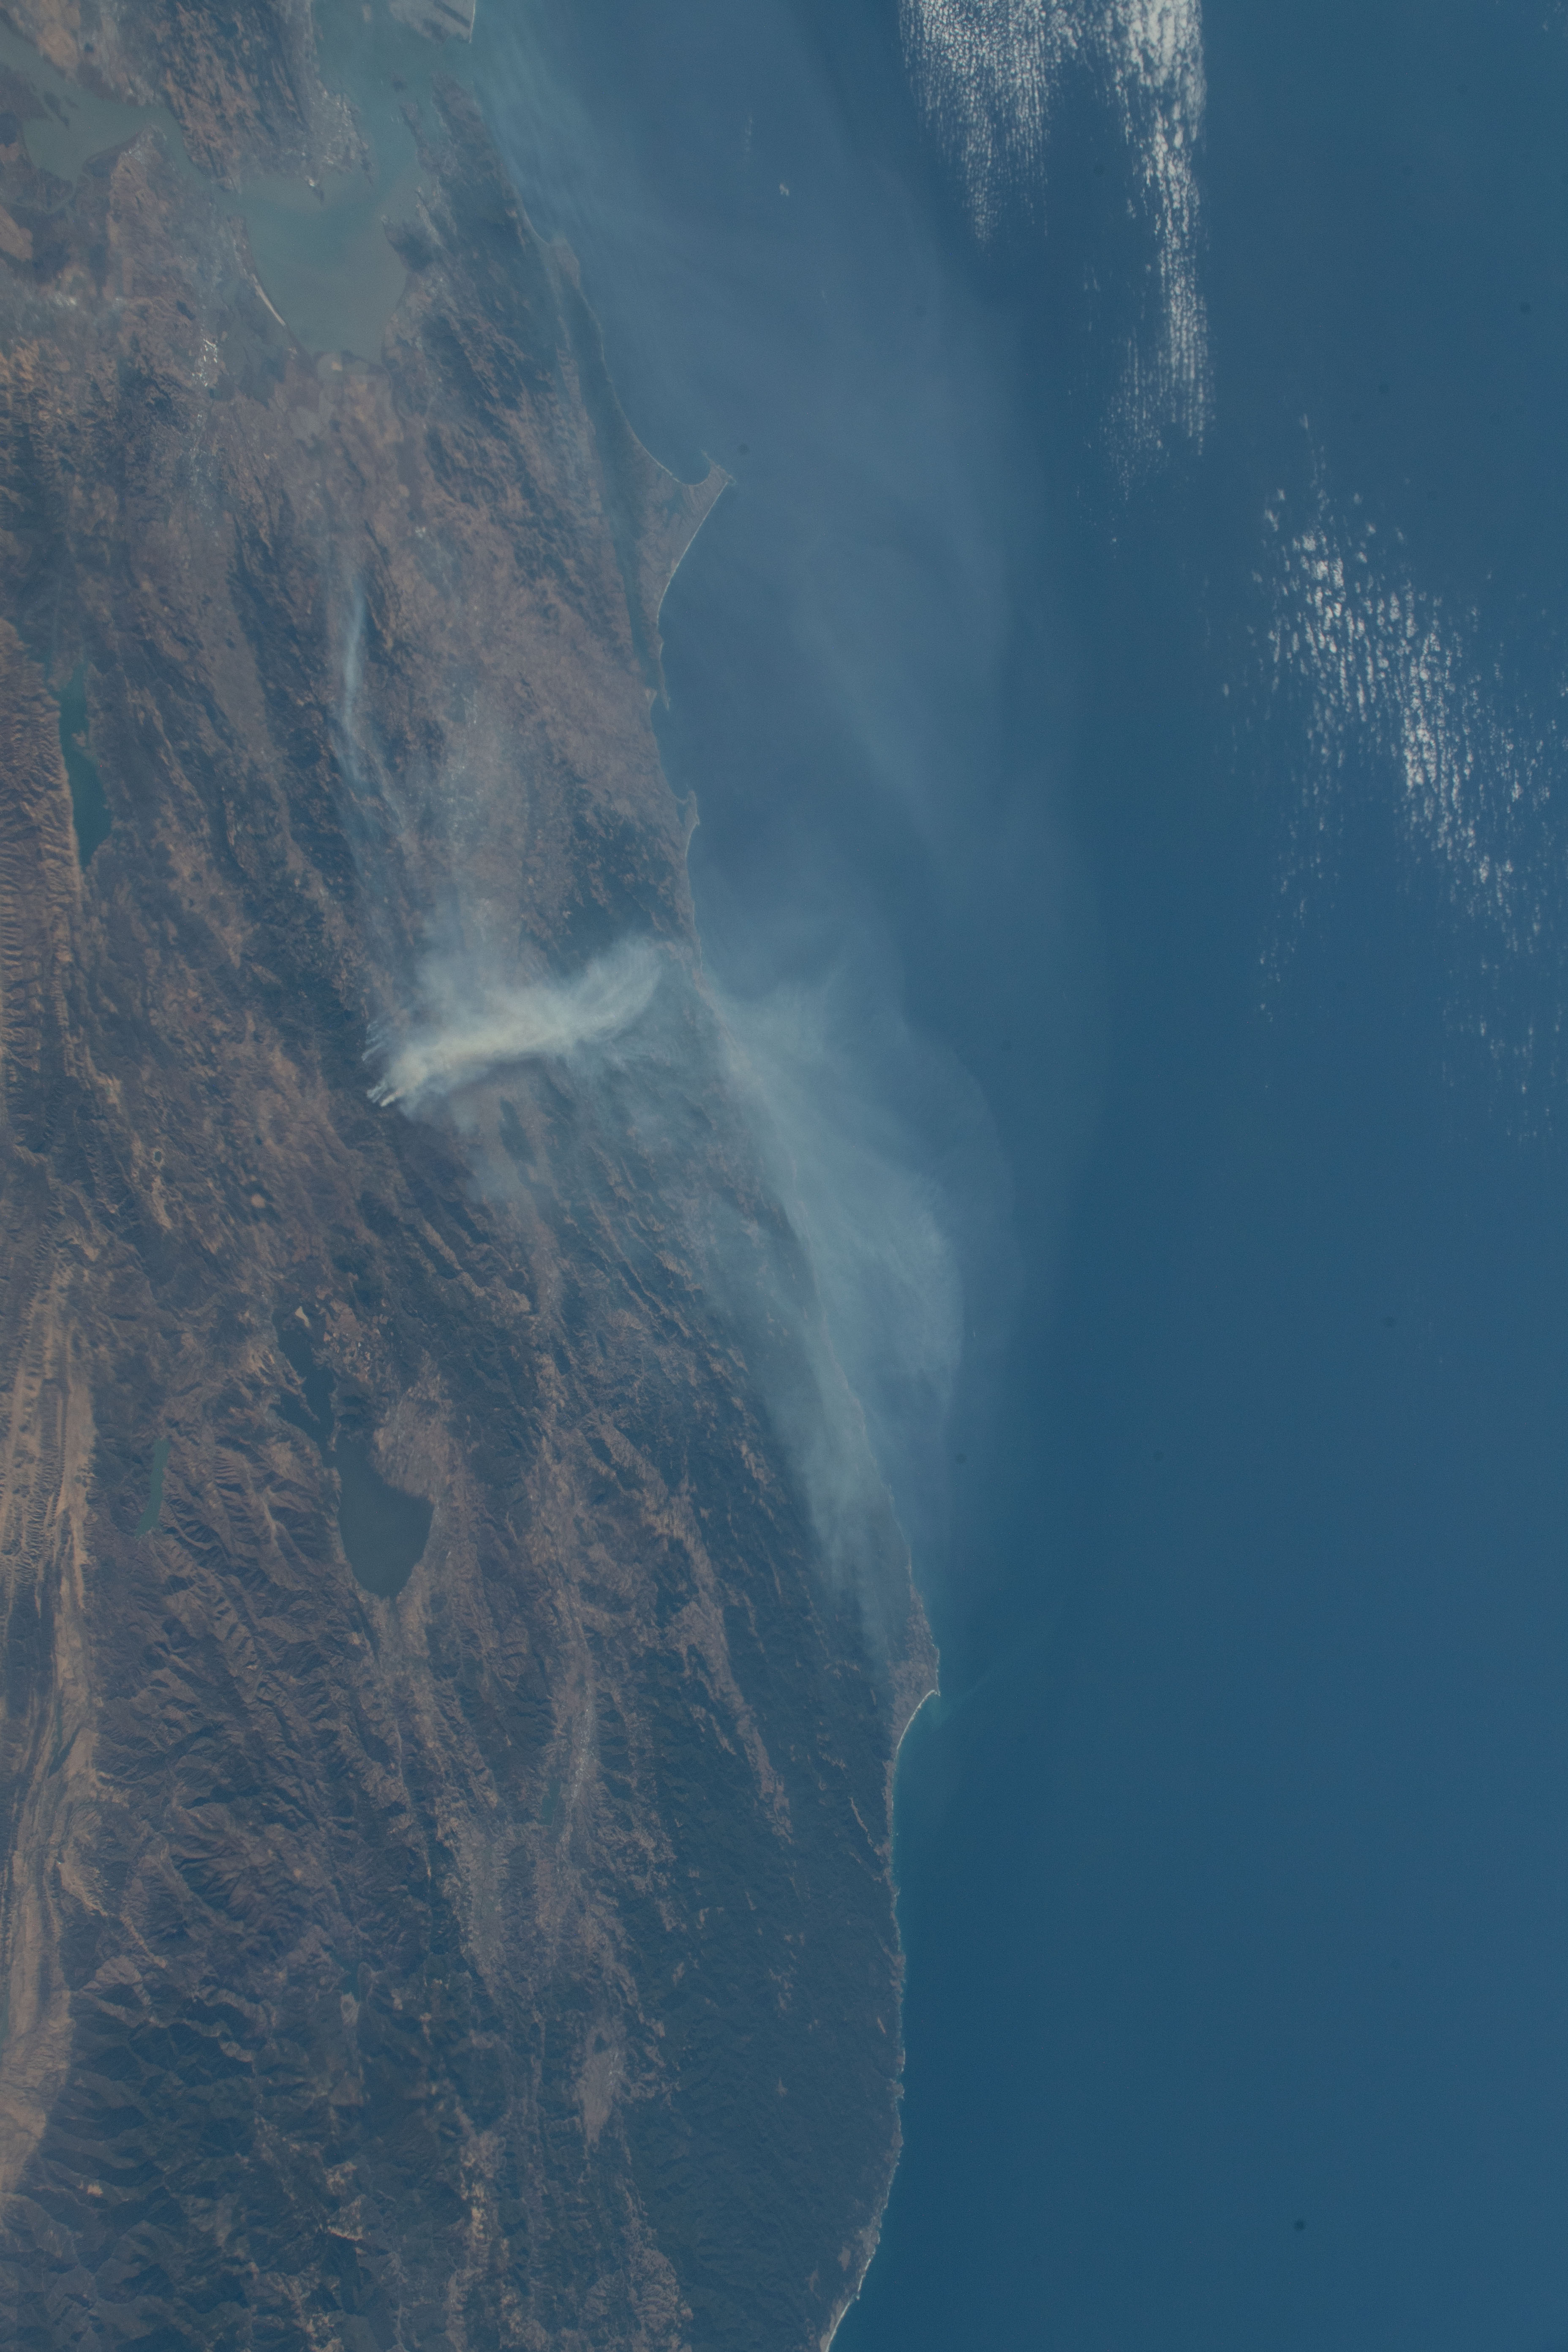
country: USA-CALIFORNIA
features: LAKE BERRYESSA, CLEAR LAKE, SAN FRANCISCO BAY
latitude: 38.5
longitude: -123.5
